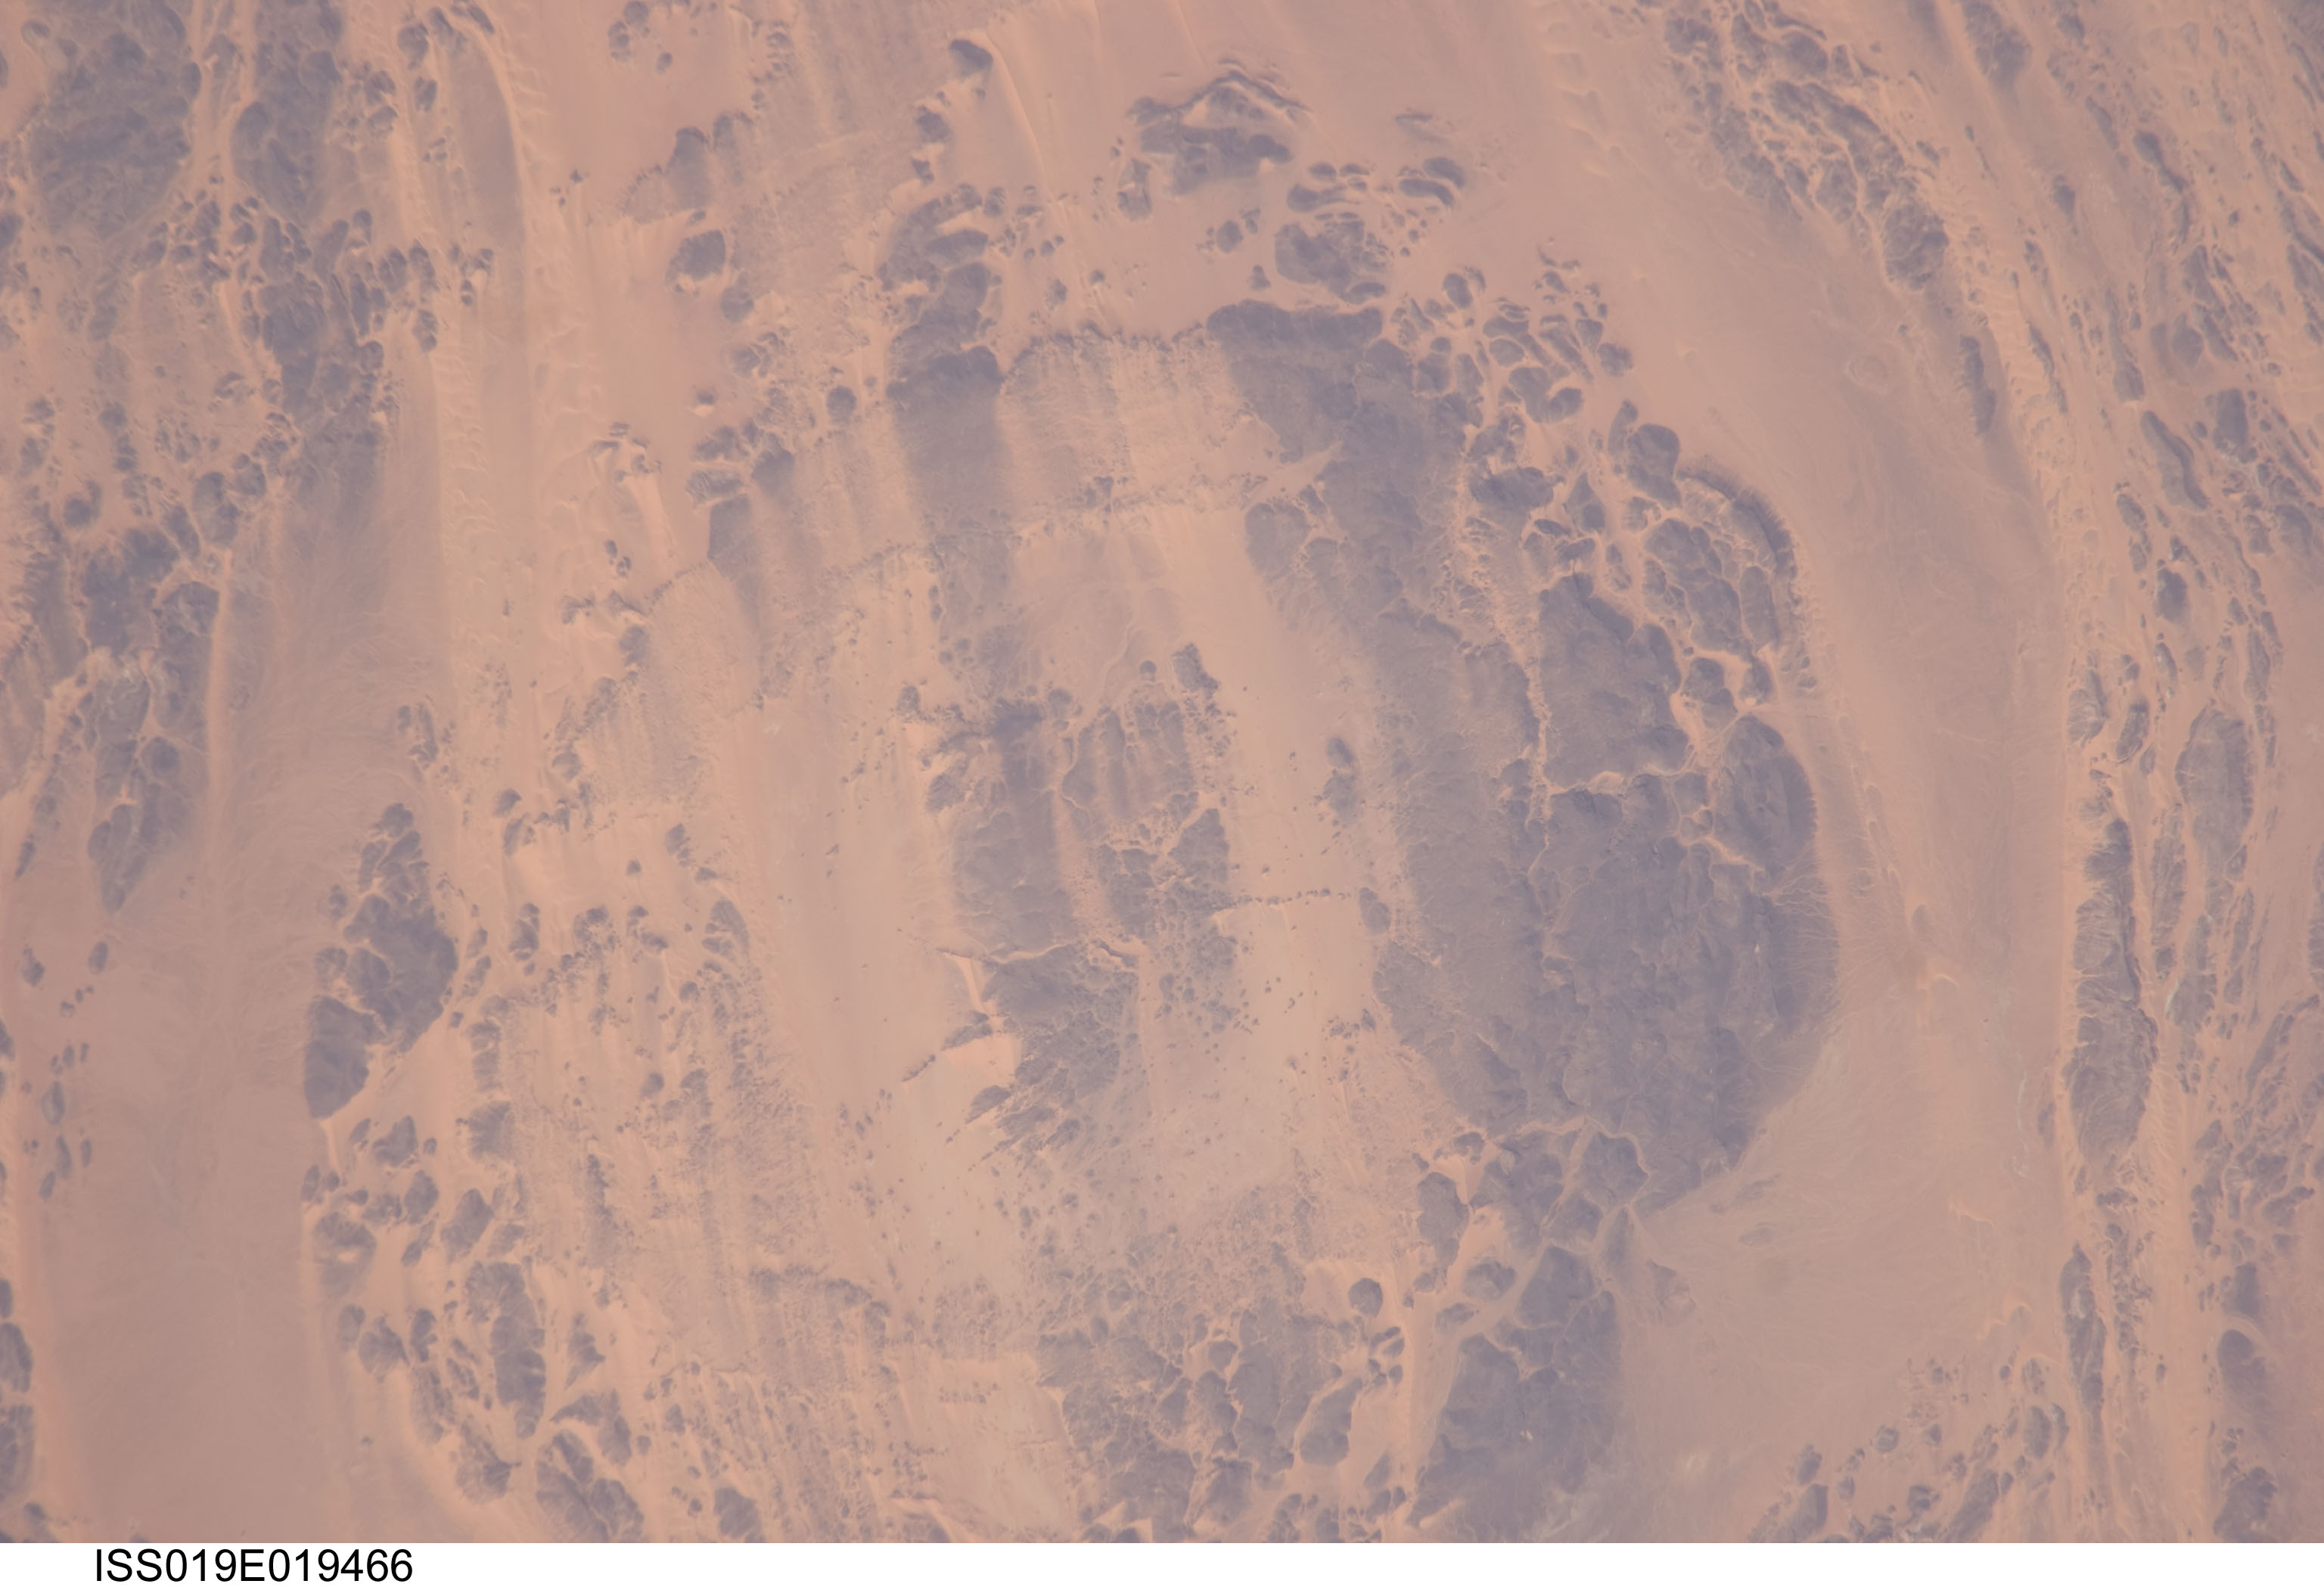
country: CHAD
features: AOROUNGA IMPACT CRATER, SAND STREAKS
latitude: 19.1
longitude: 19.3
